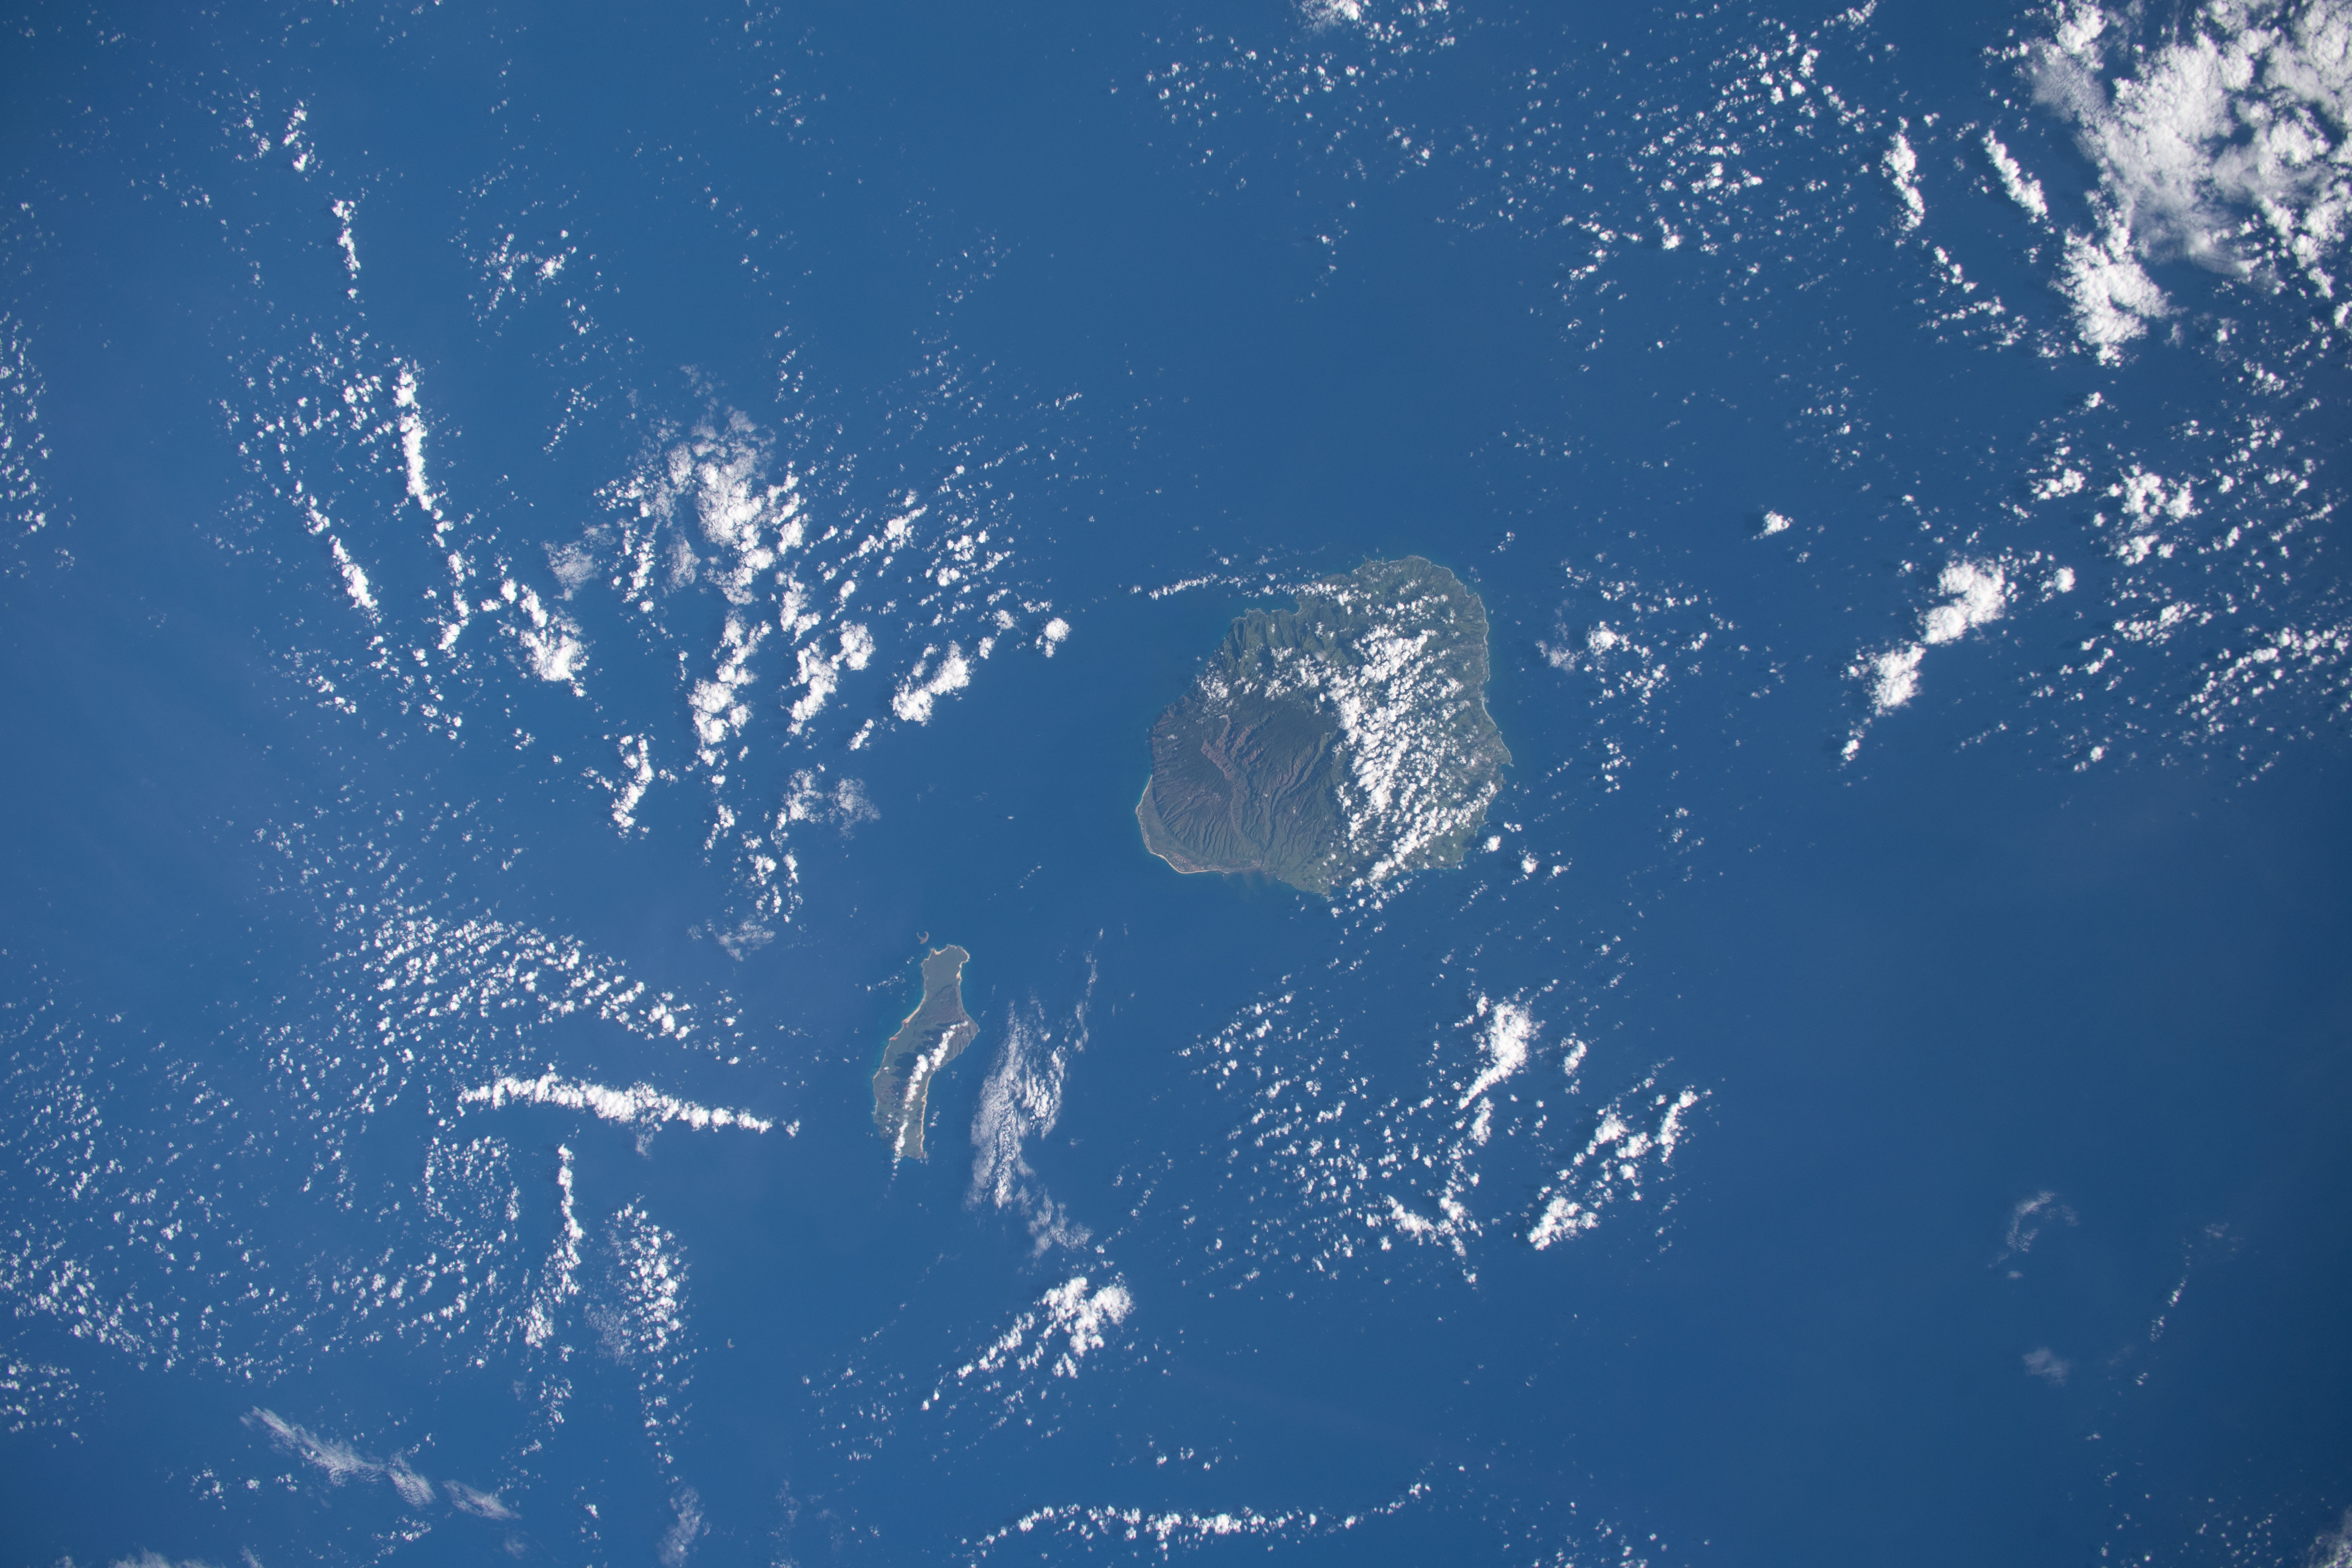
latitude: 22.0
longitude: -159.5
